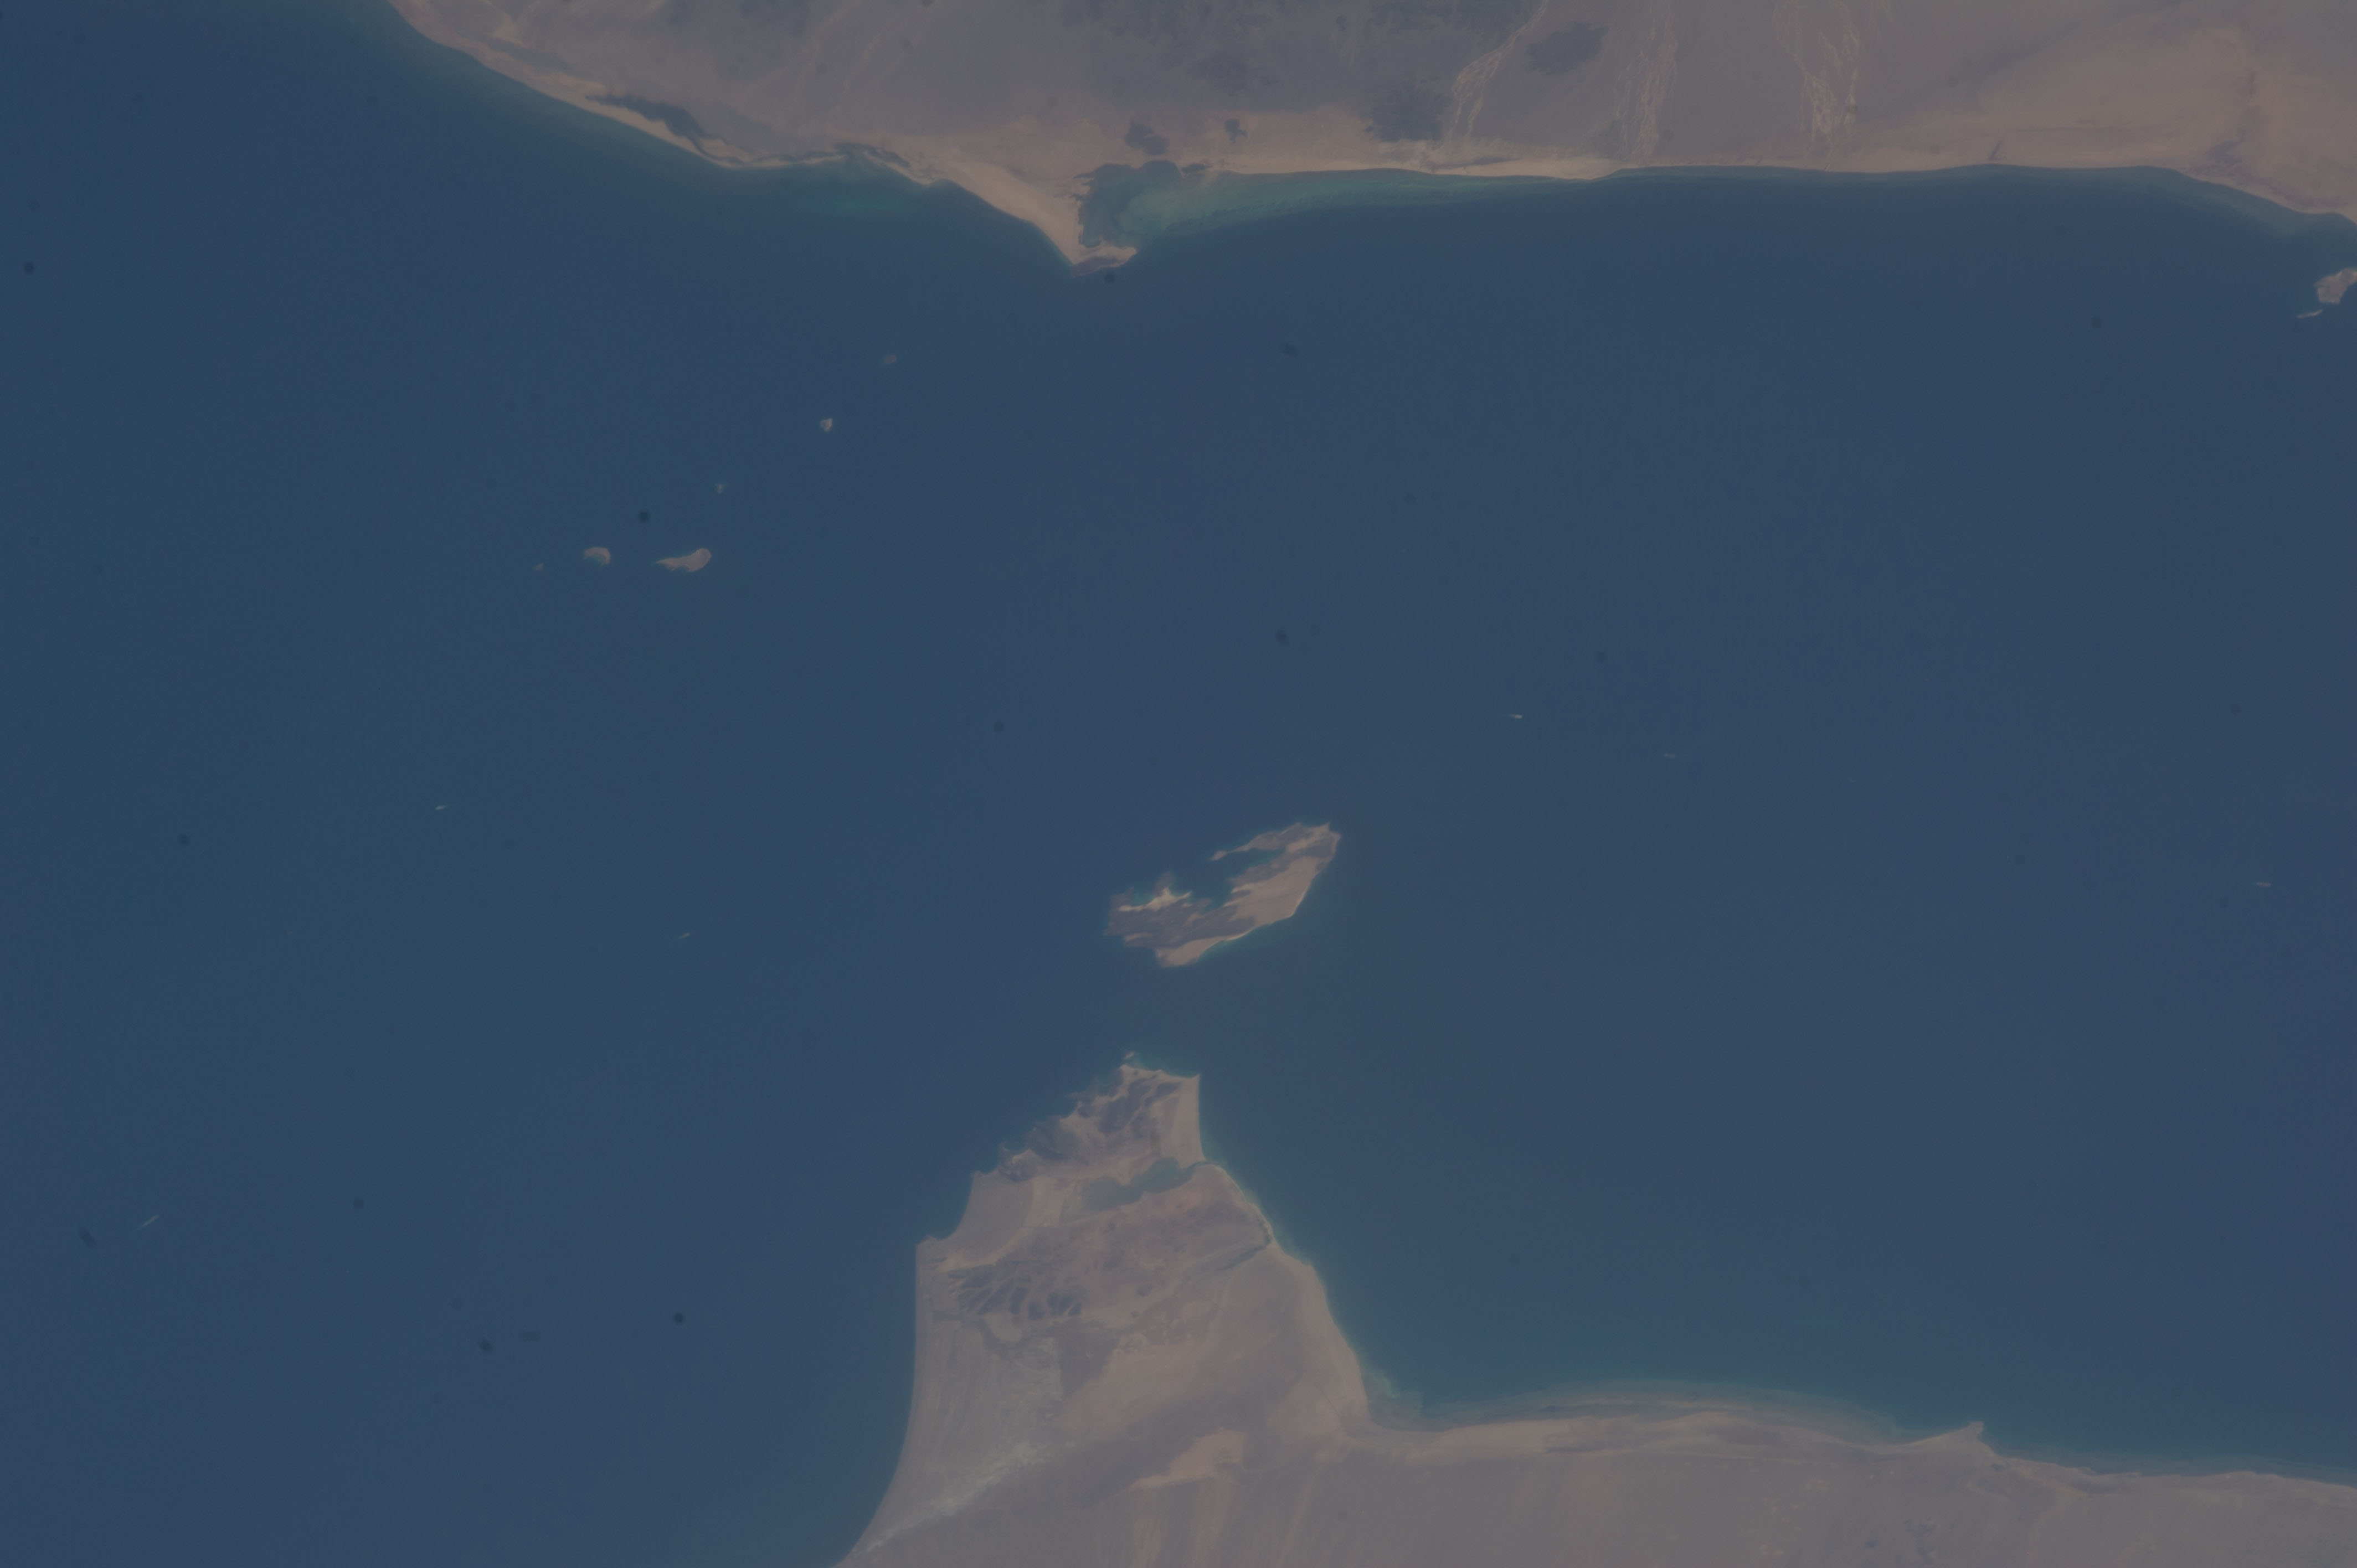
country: YEMEN
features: PERIM ISLAND, BAB AL-MANDAB STRAIT, DESERT, MOUNTAIN, GULF OF ADEN, RED SEA
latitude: 12.6
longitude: 43.4
